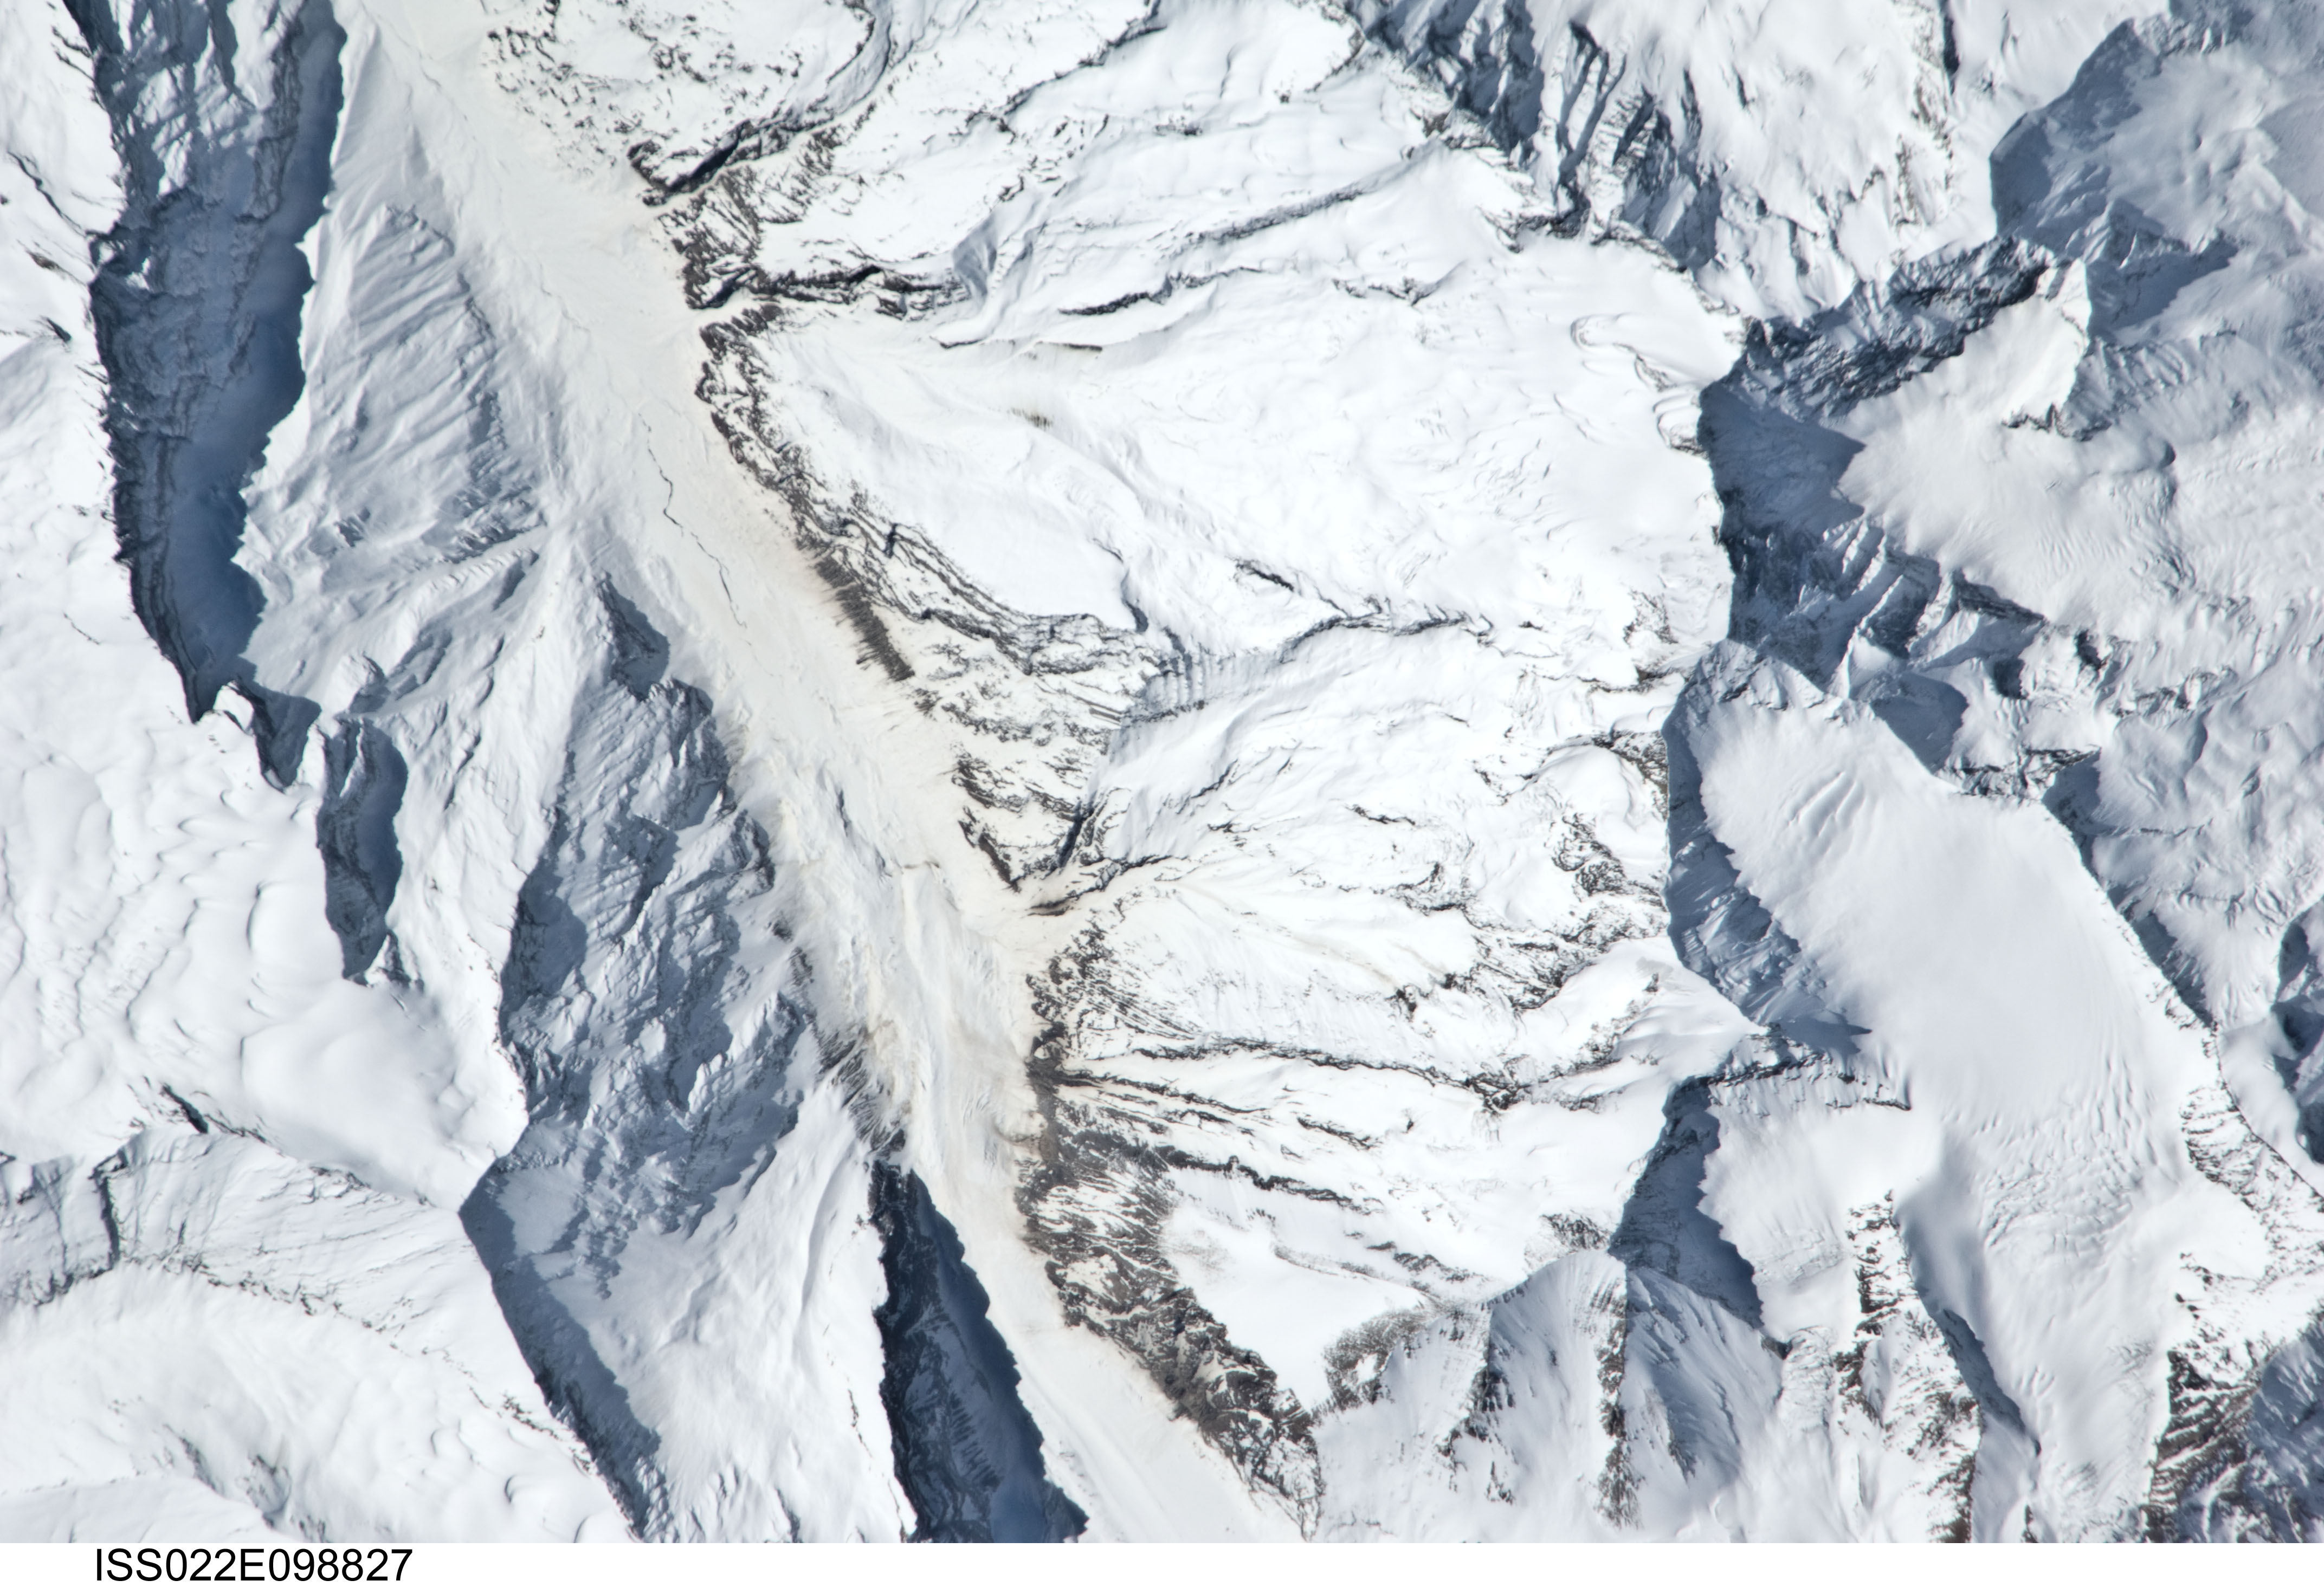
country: INDIA
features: HIMALAYA RANGE, BAZIRAN AREA, SNOW
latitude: 34.0
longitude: 75.8
